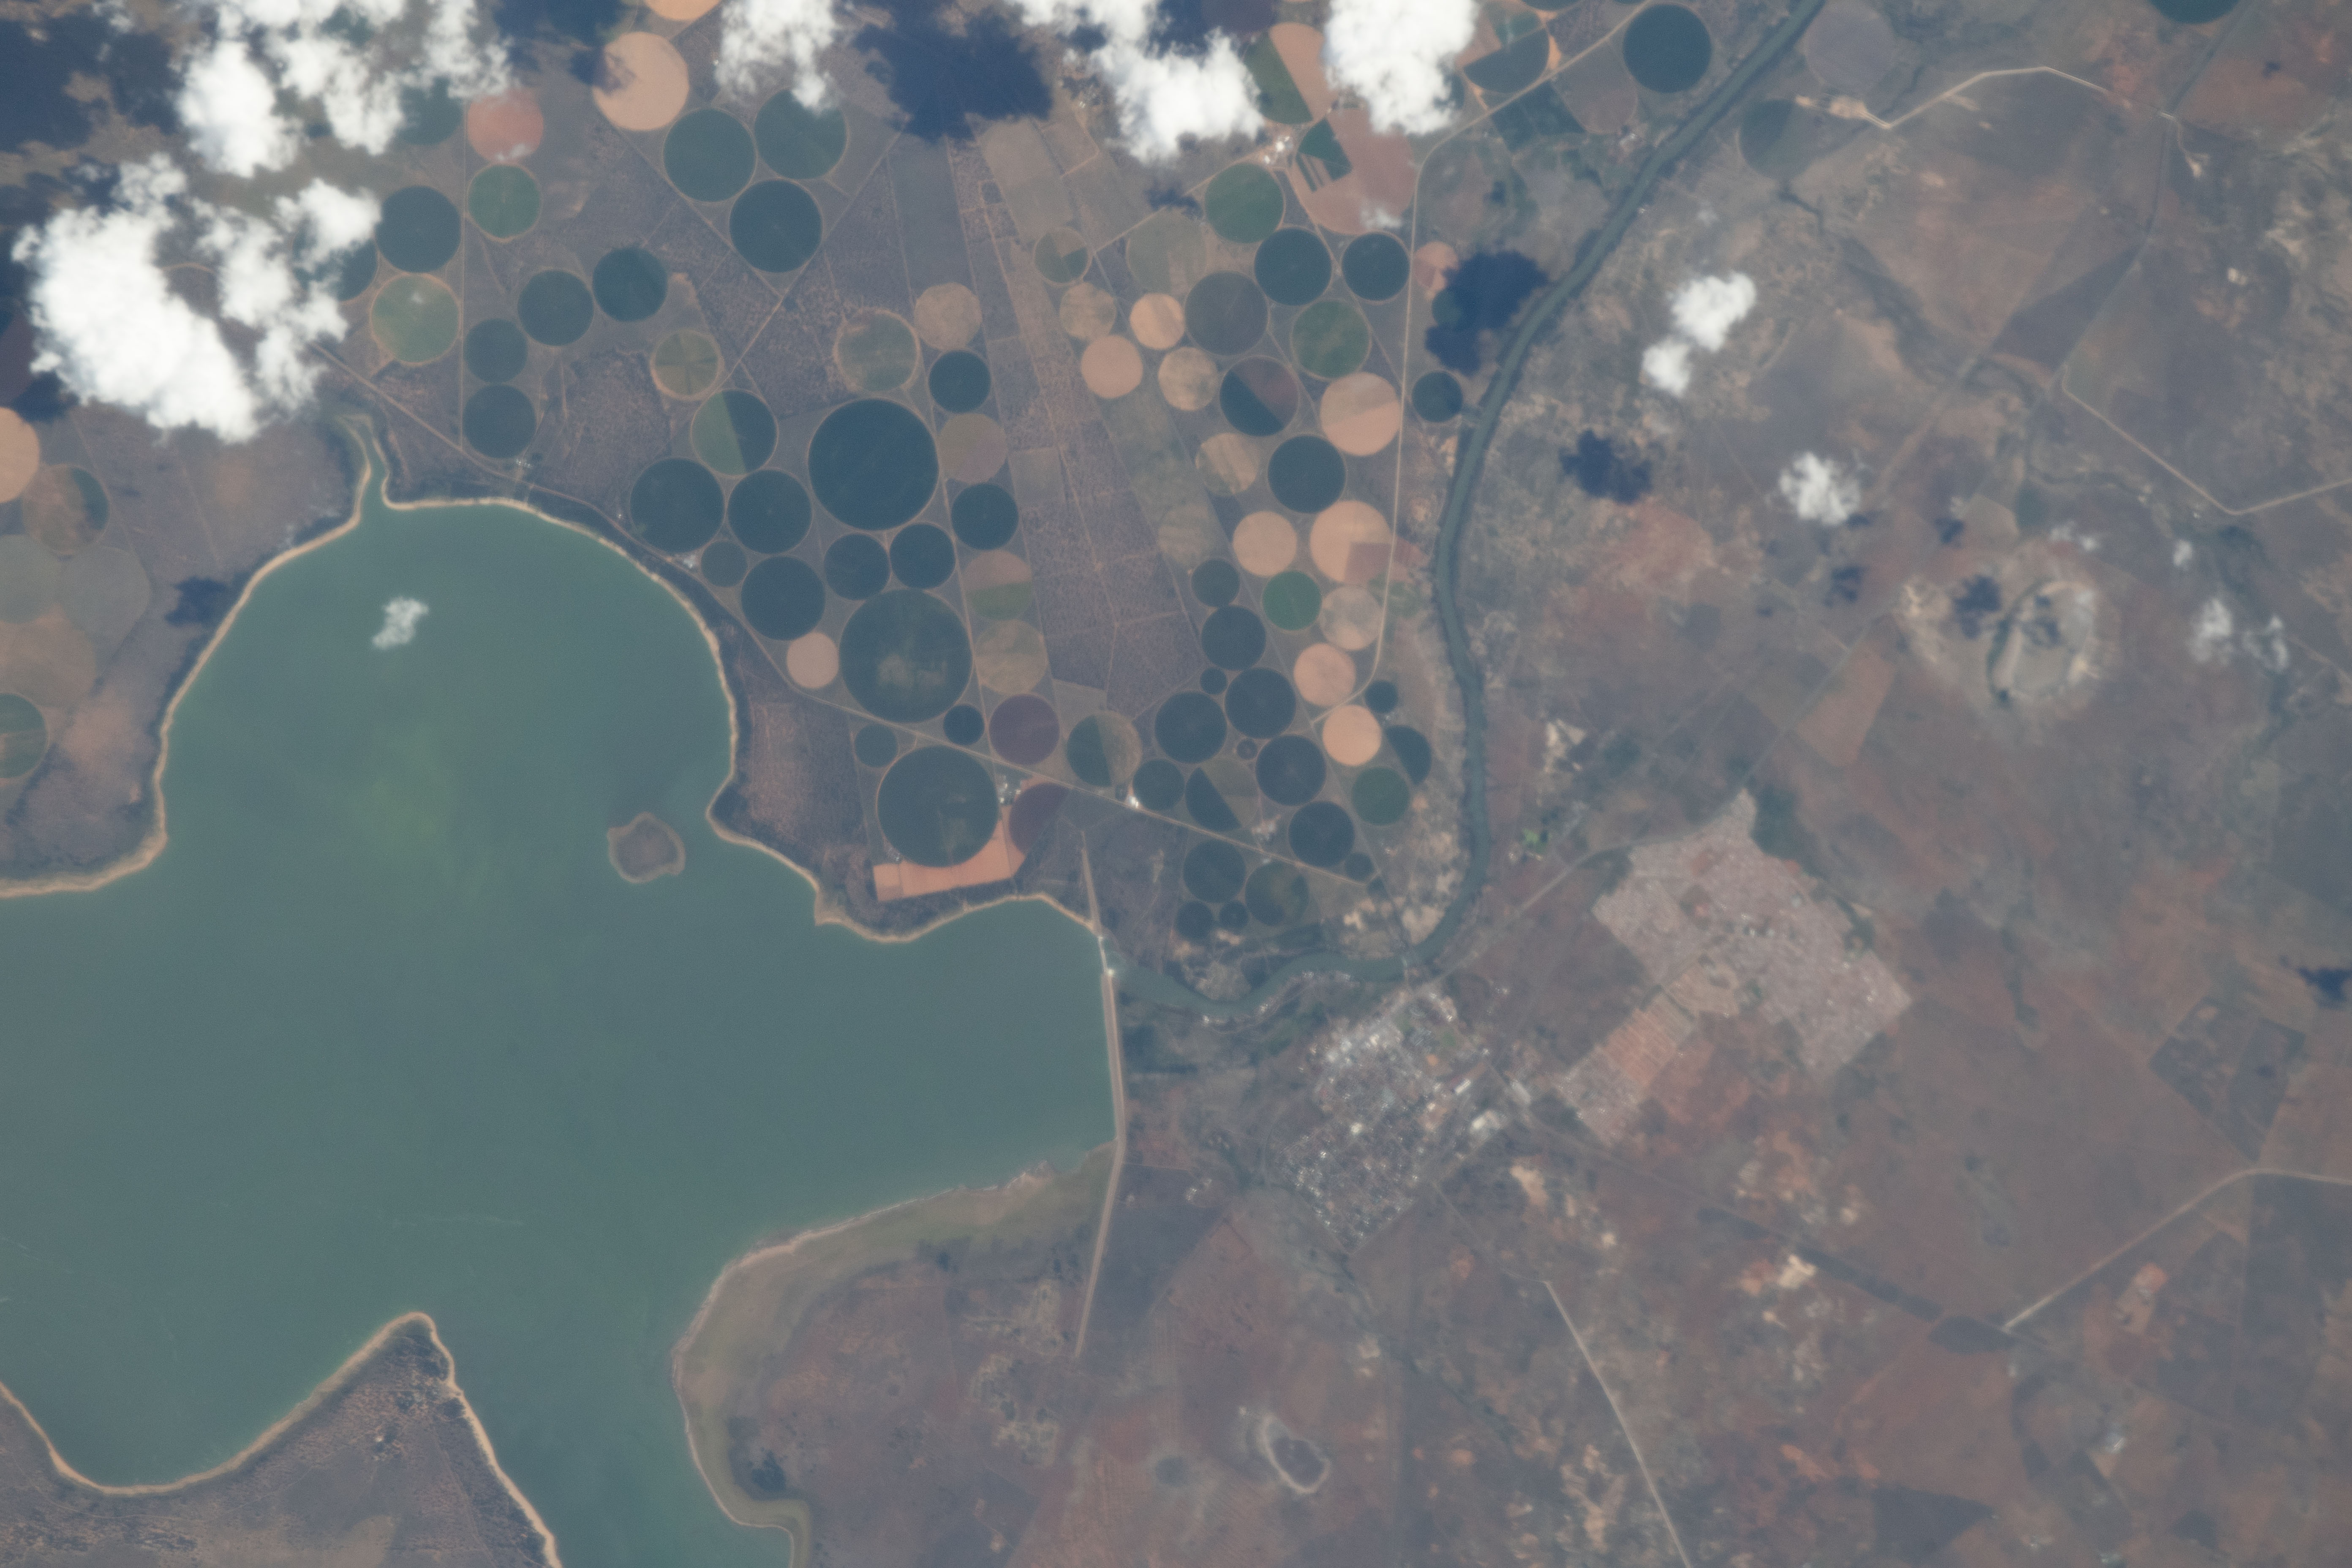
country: REPUBLIC SOUTH AFRICA
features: VAAL RIVER, BLOEMHOF DAM, AGRICULTURE
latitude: -27.7
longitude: 25.6
